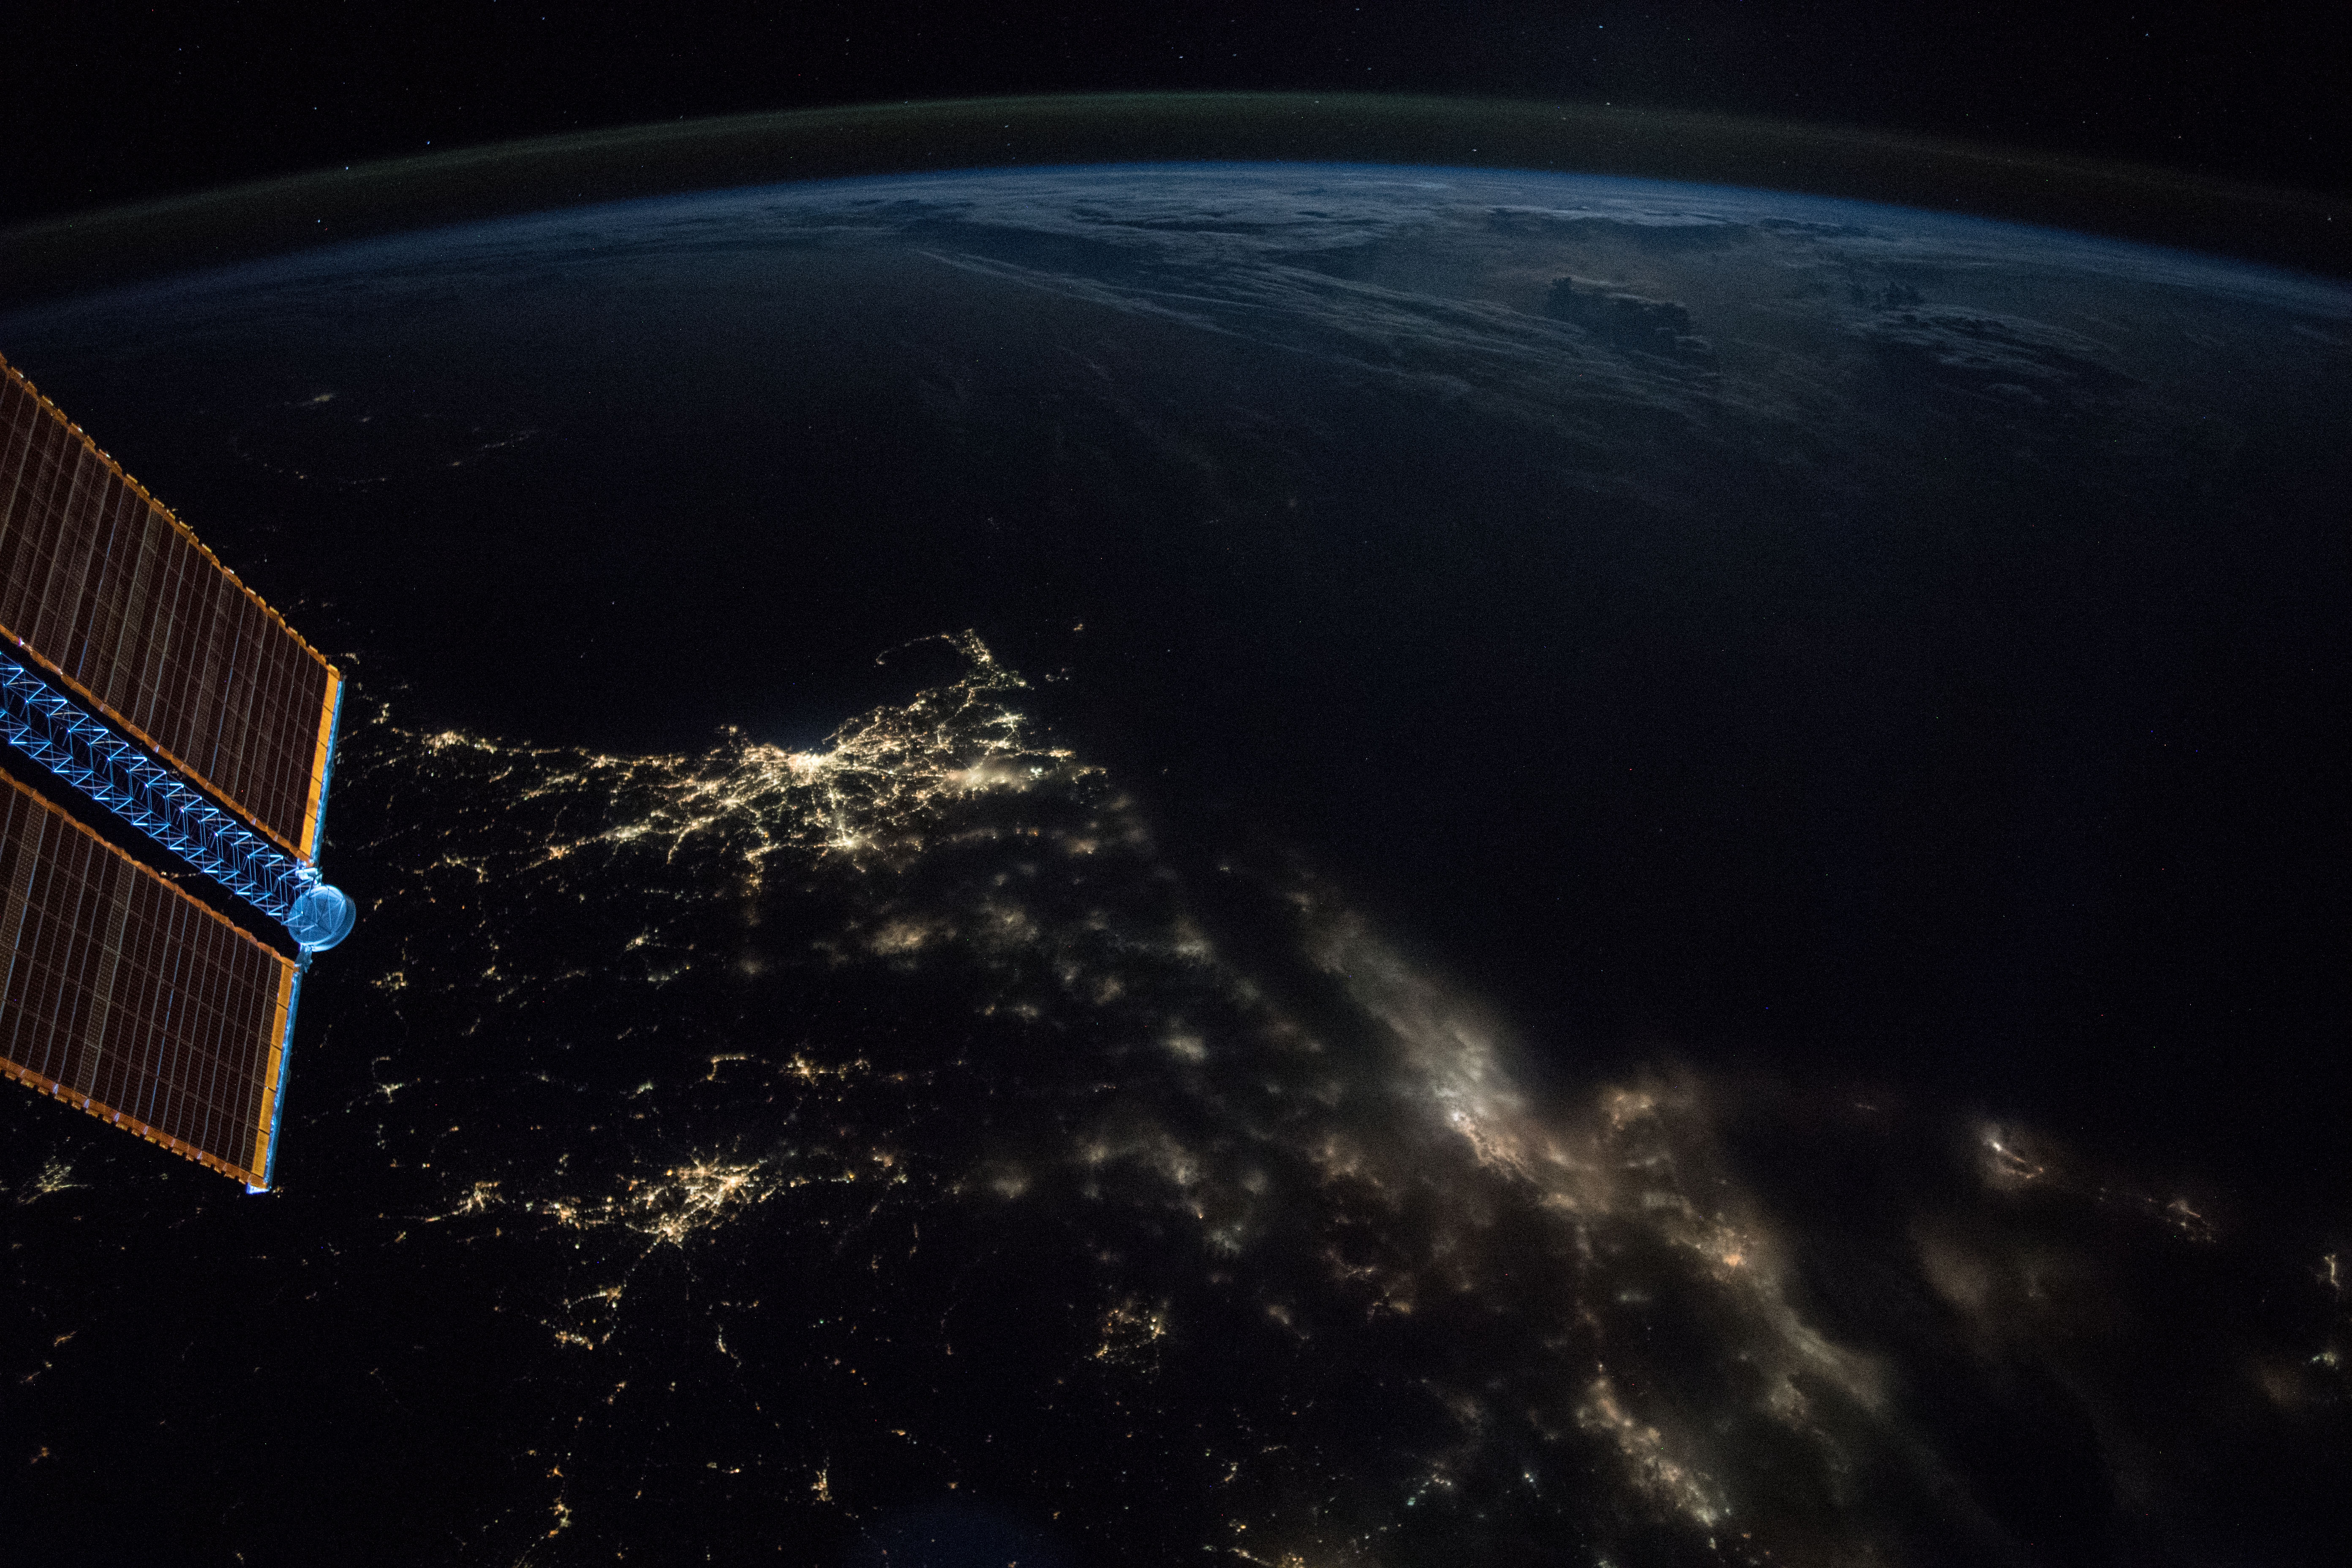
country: USA-RHODE ISLAND
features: NEW SHOREHAM, LONG ISLAND, BOSTON CITY, RHODE ISLAND, CAPE COD BAY, BLOCK ISLAND, NEW BEDFORD CITY, BUZZARDS BAY, PROVIDENCE CITY, EARTH LIMB, NIGHT
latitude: 41.3
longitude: -71.7
